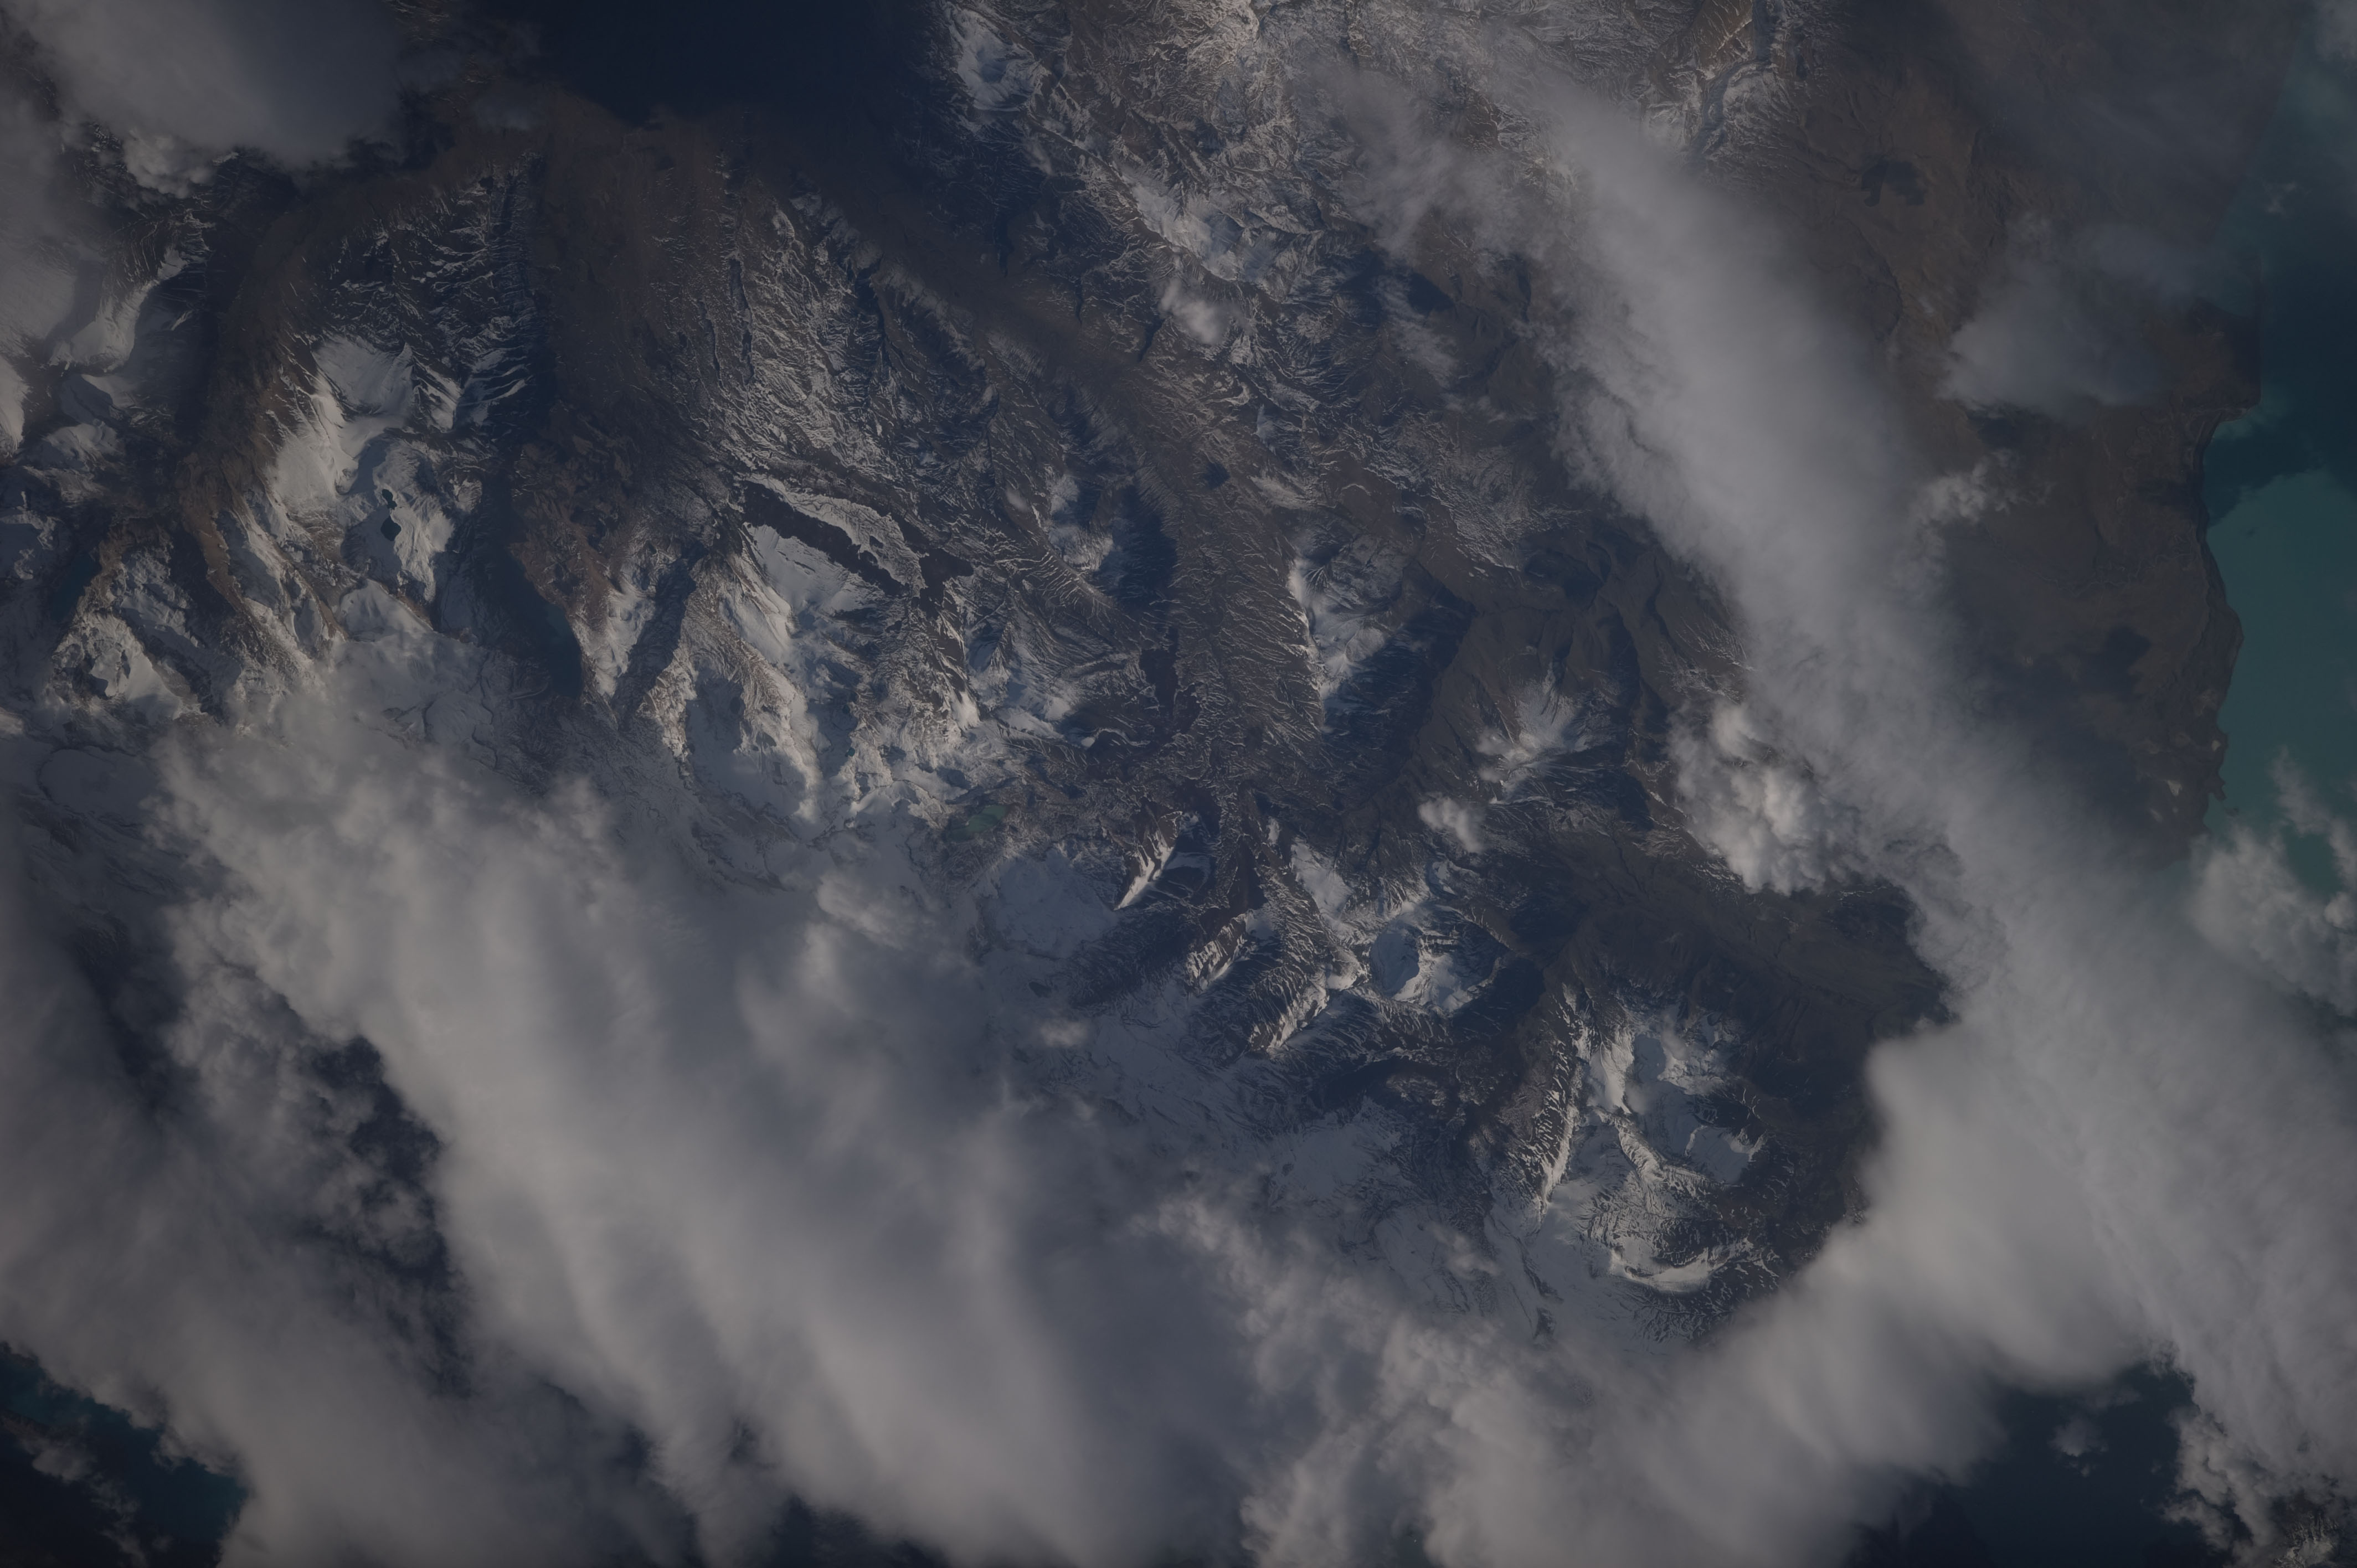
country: ARGENTINA
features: SNOWY ANDES FOOTHILLS, L. ARGENTINO
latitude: -50.1
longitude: -72.8
